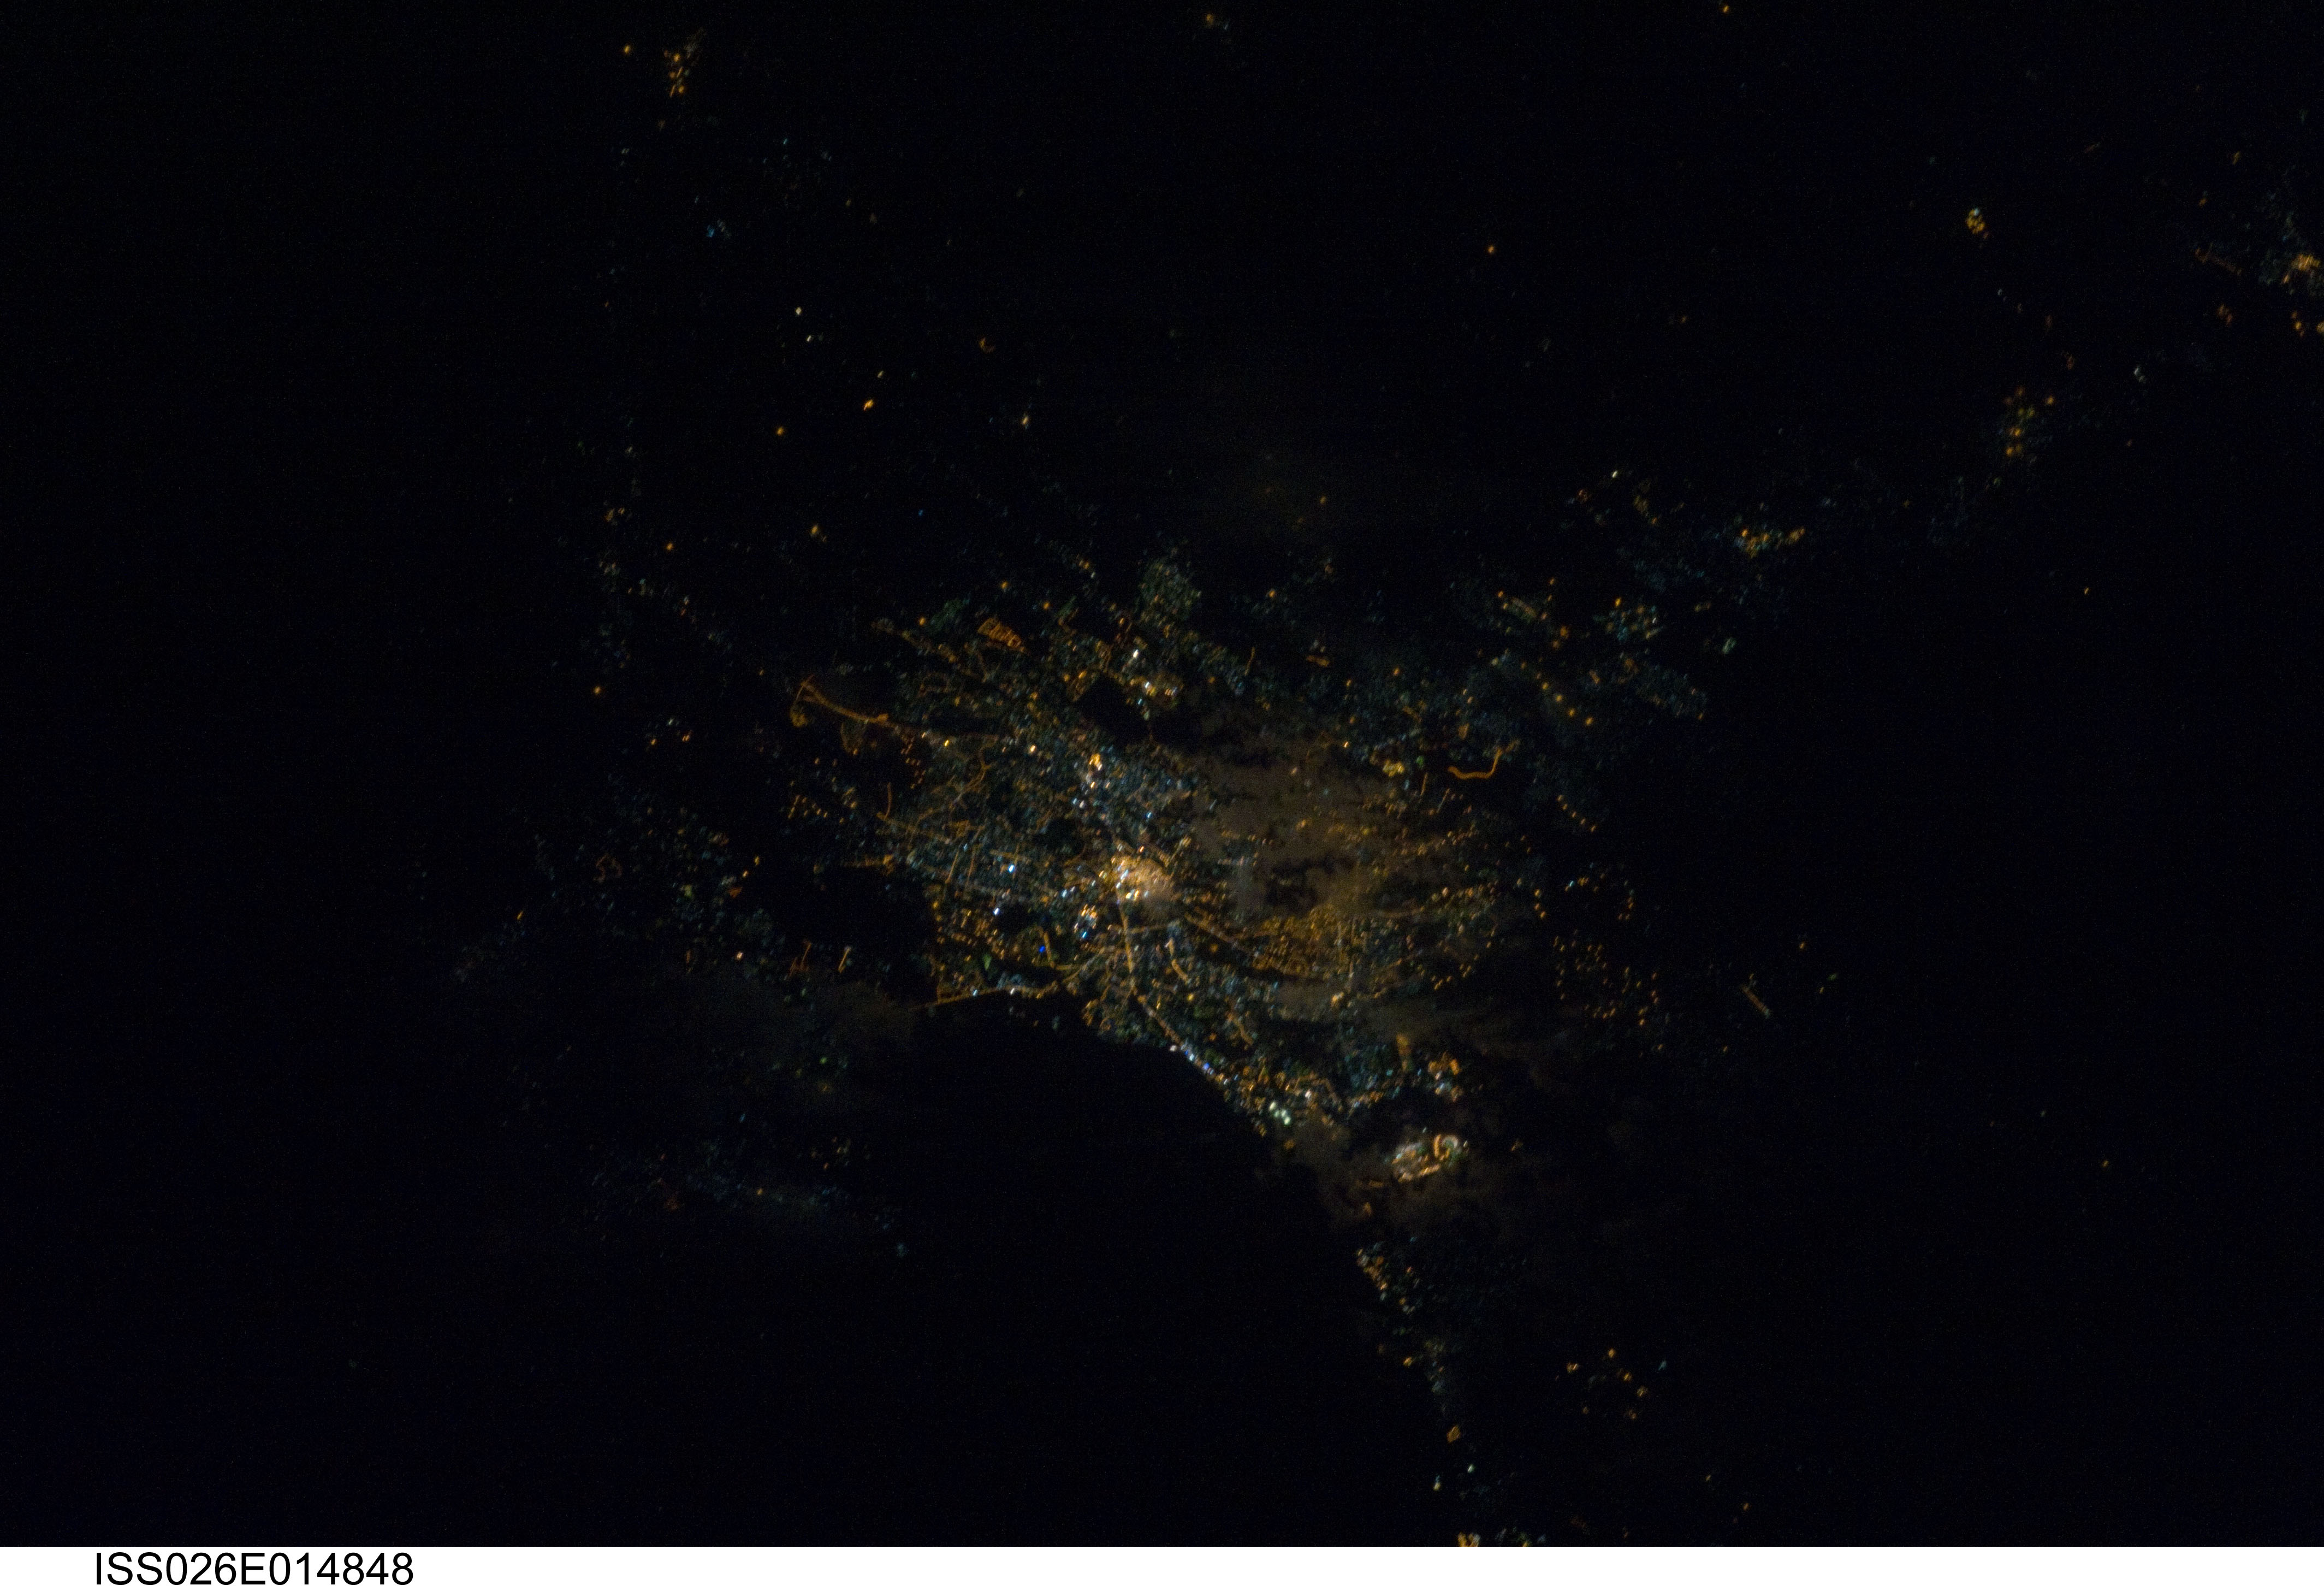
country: KENYA
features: NAIROBI AT NIGHT
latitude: -1.3
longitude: 36.8
